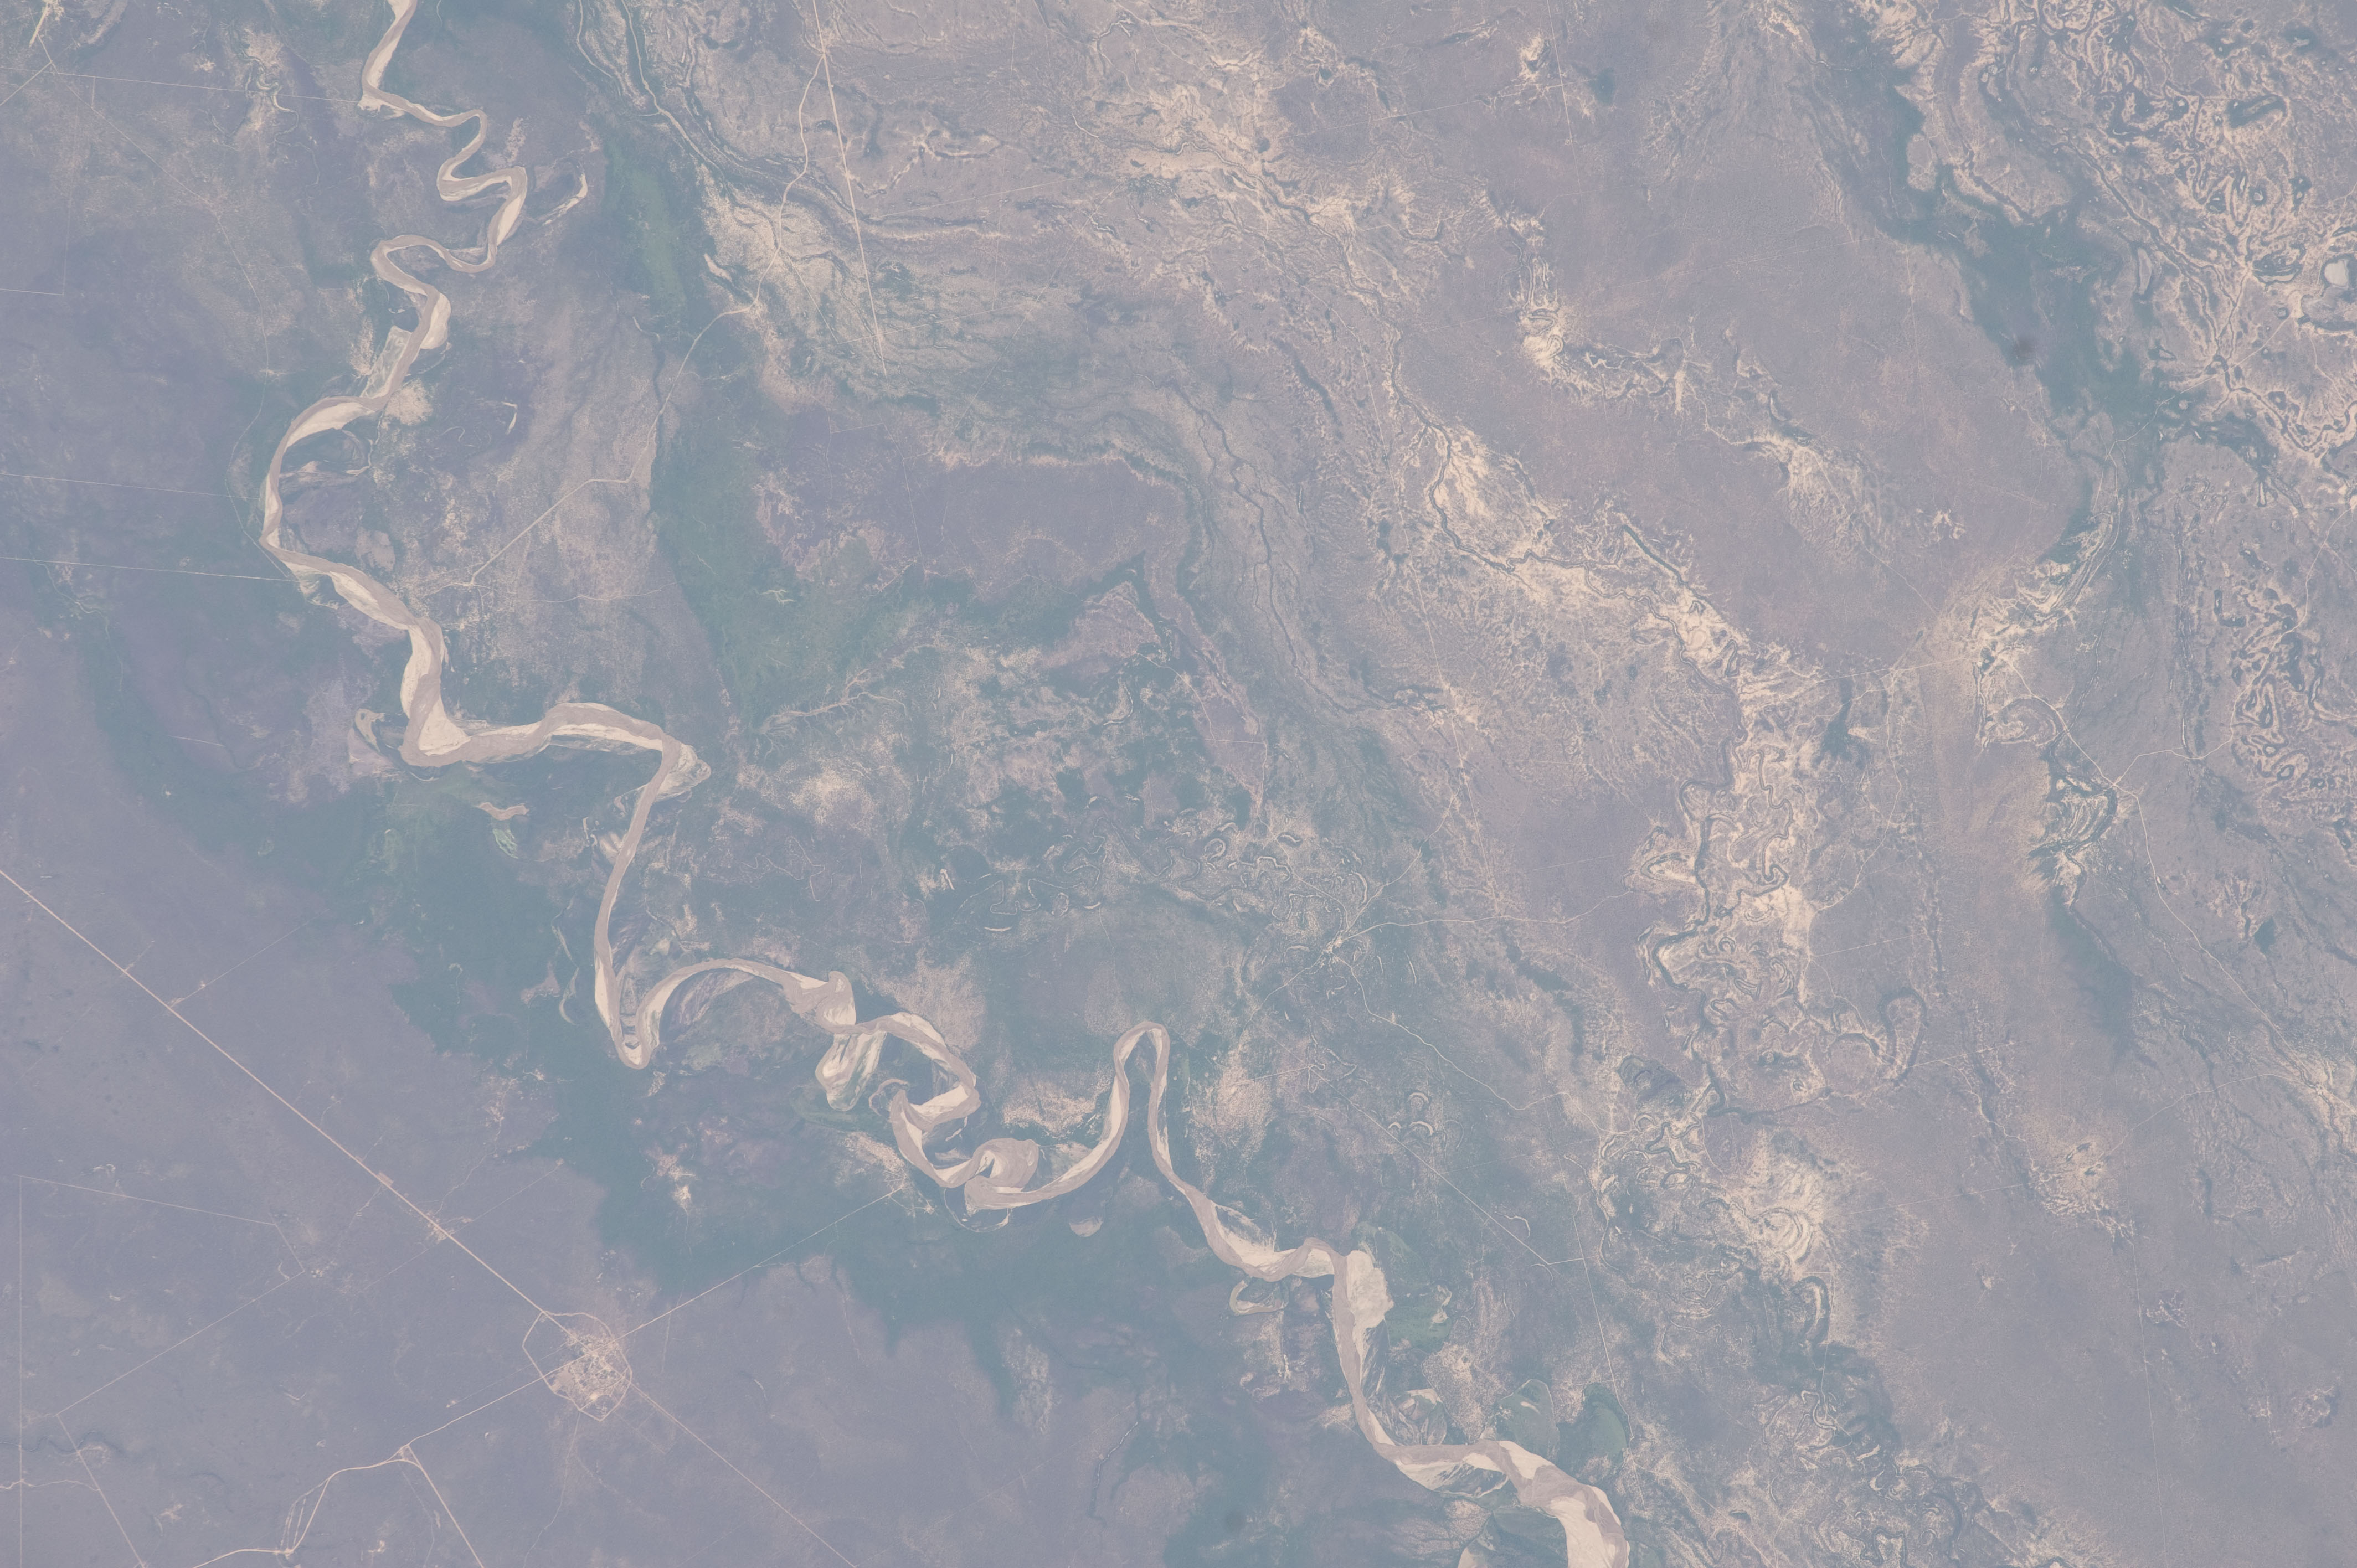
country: ARGENTINA
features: PILCOMAYO R., WETLANDS, PEDRO PENA
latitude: -22.6
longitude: -62.3
